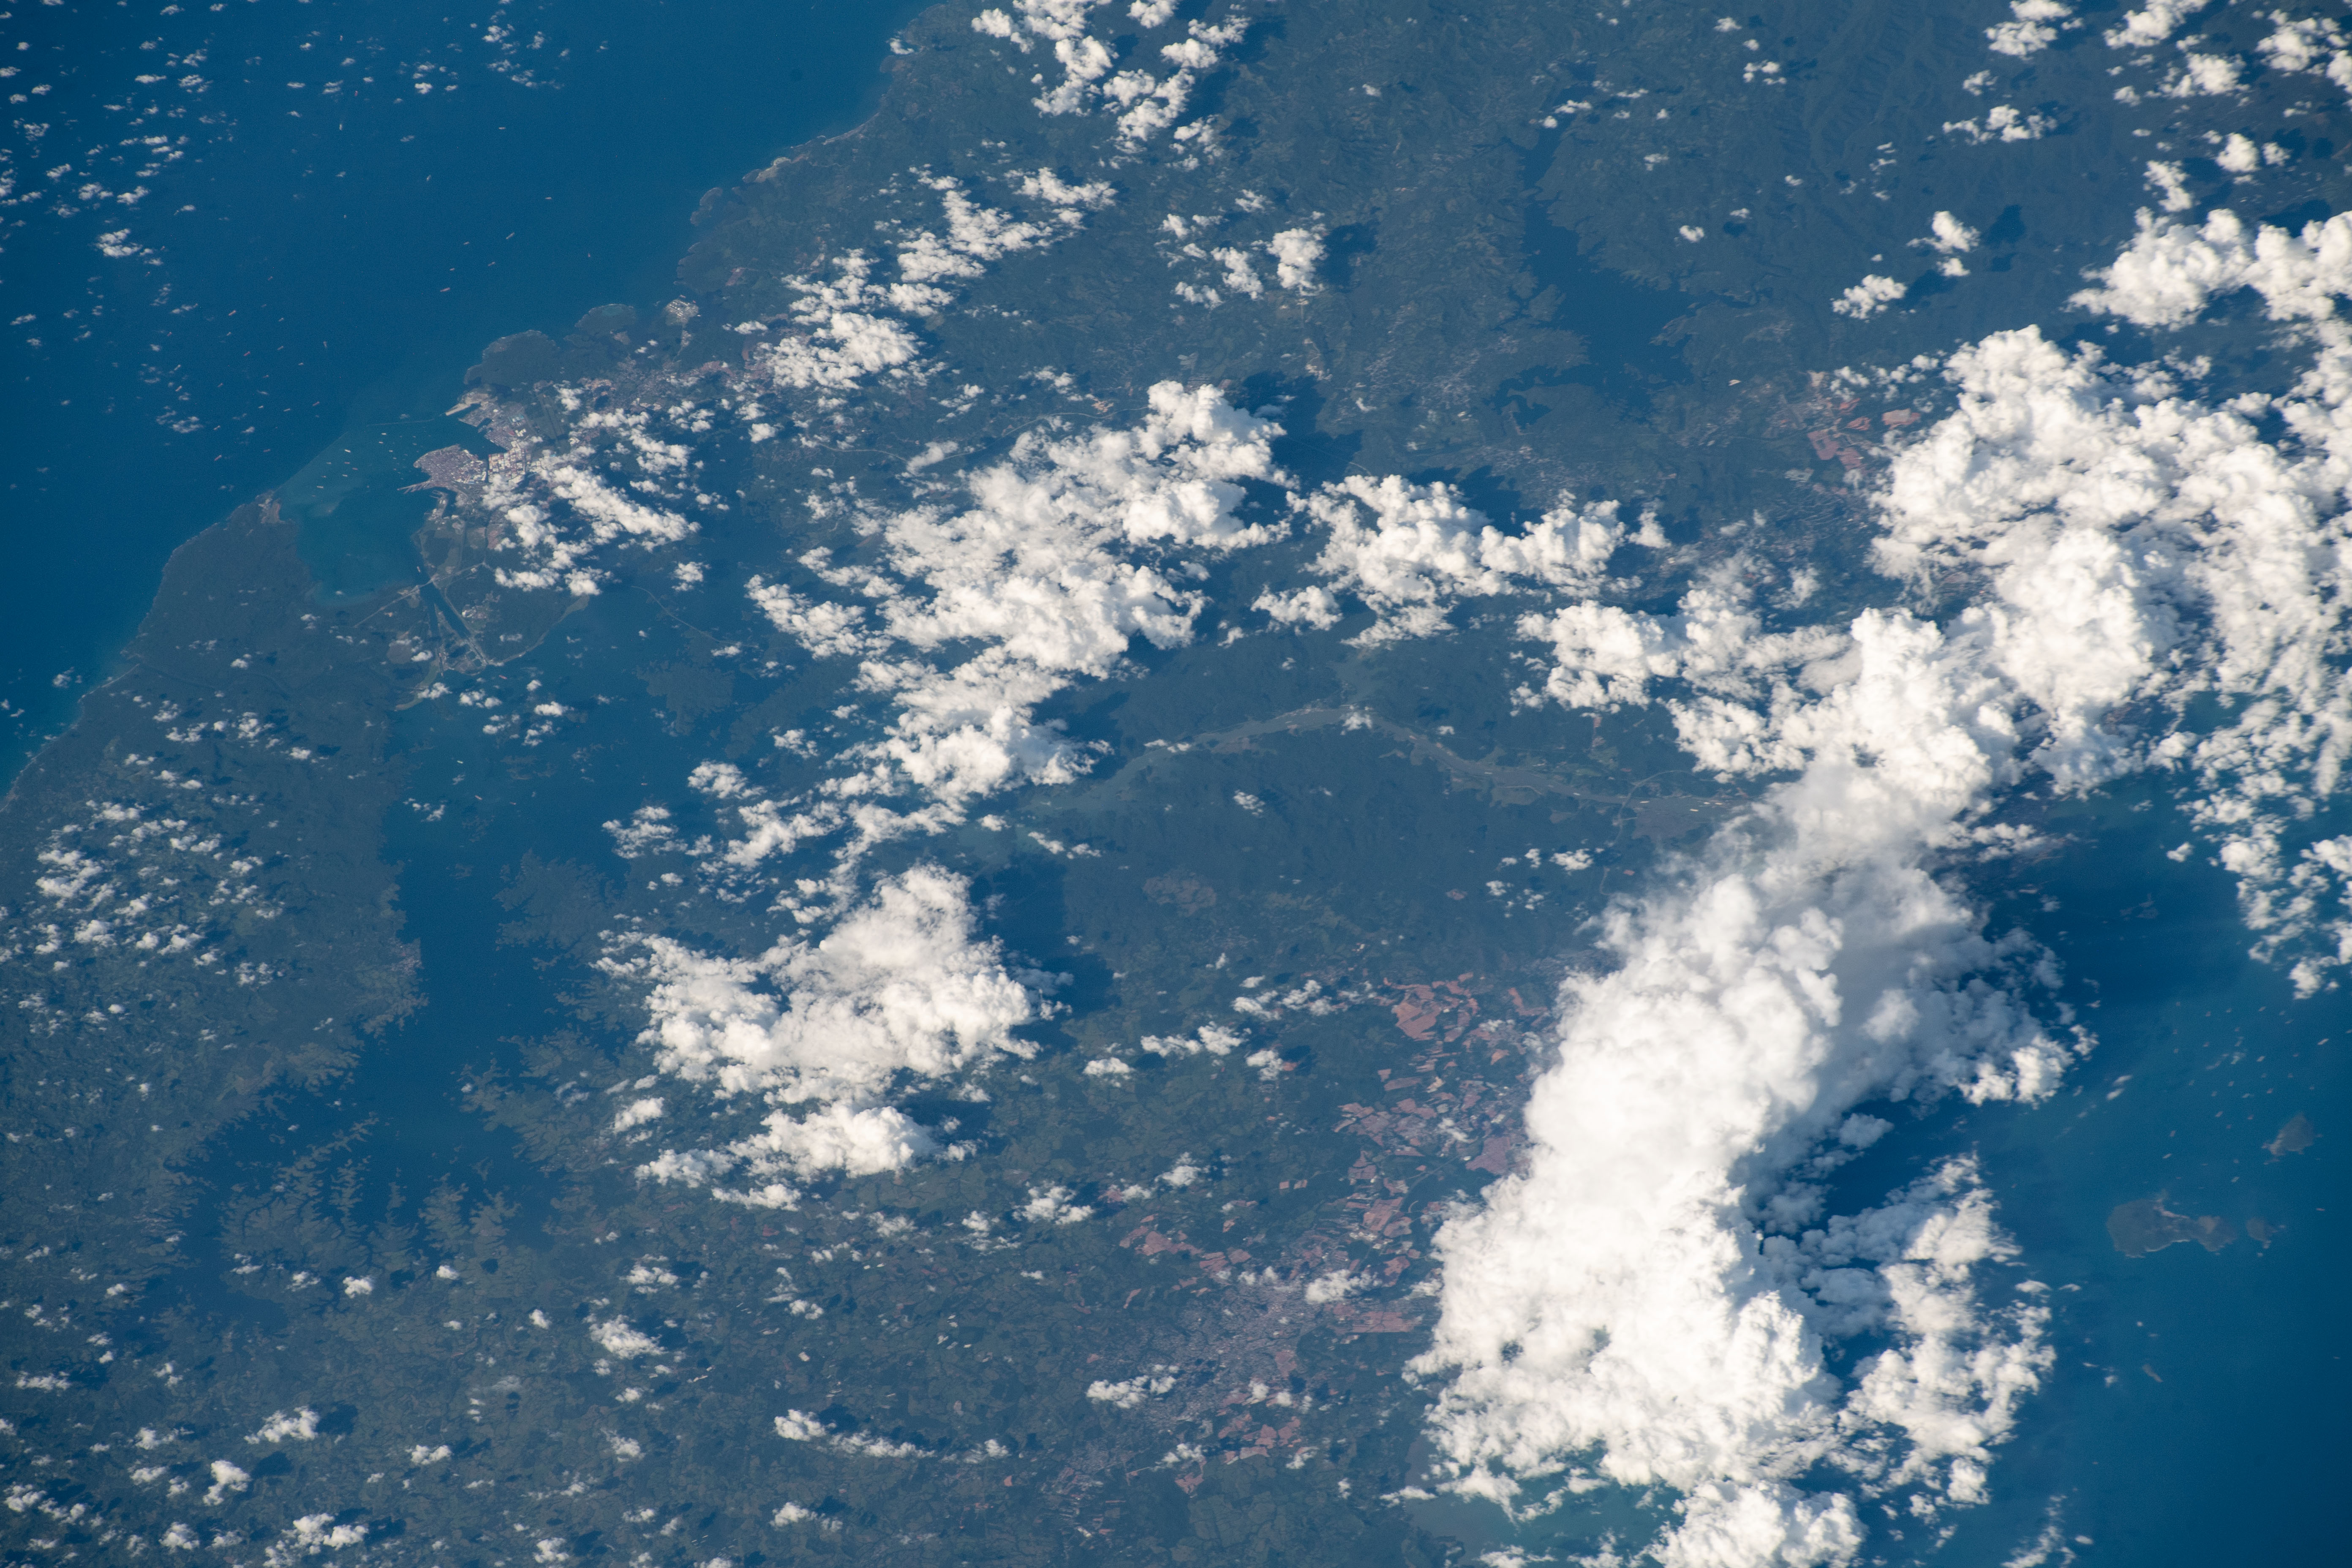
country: PANAMA
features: PANAMA, LAGO GATUN
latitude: 9.1
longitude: -79.8
